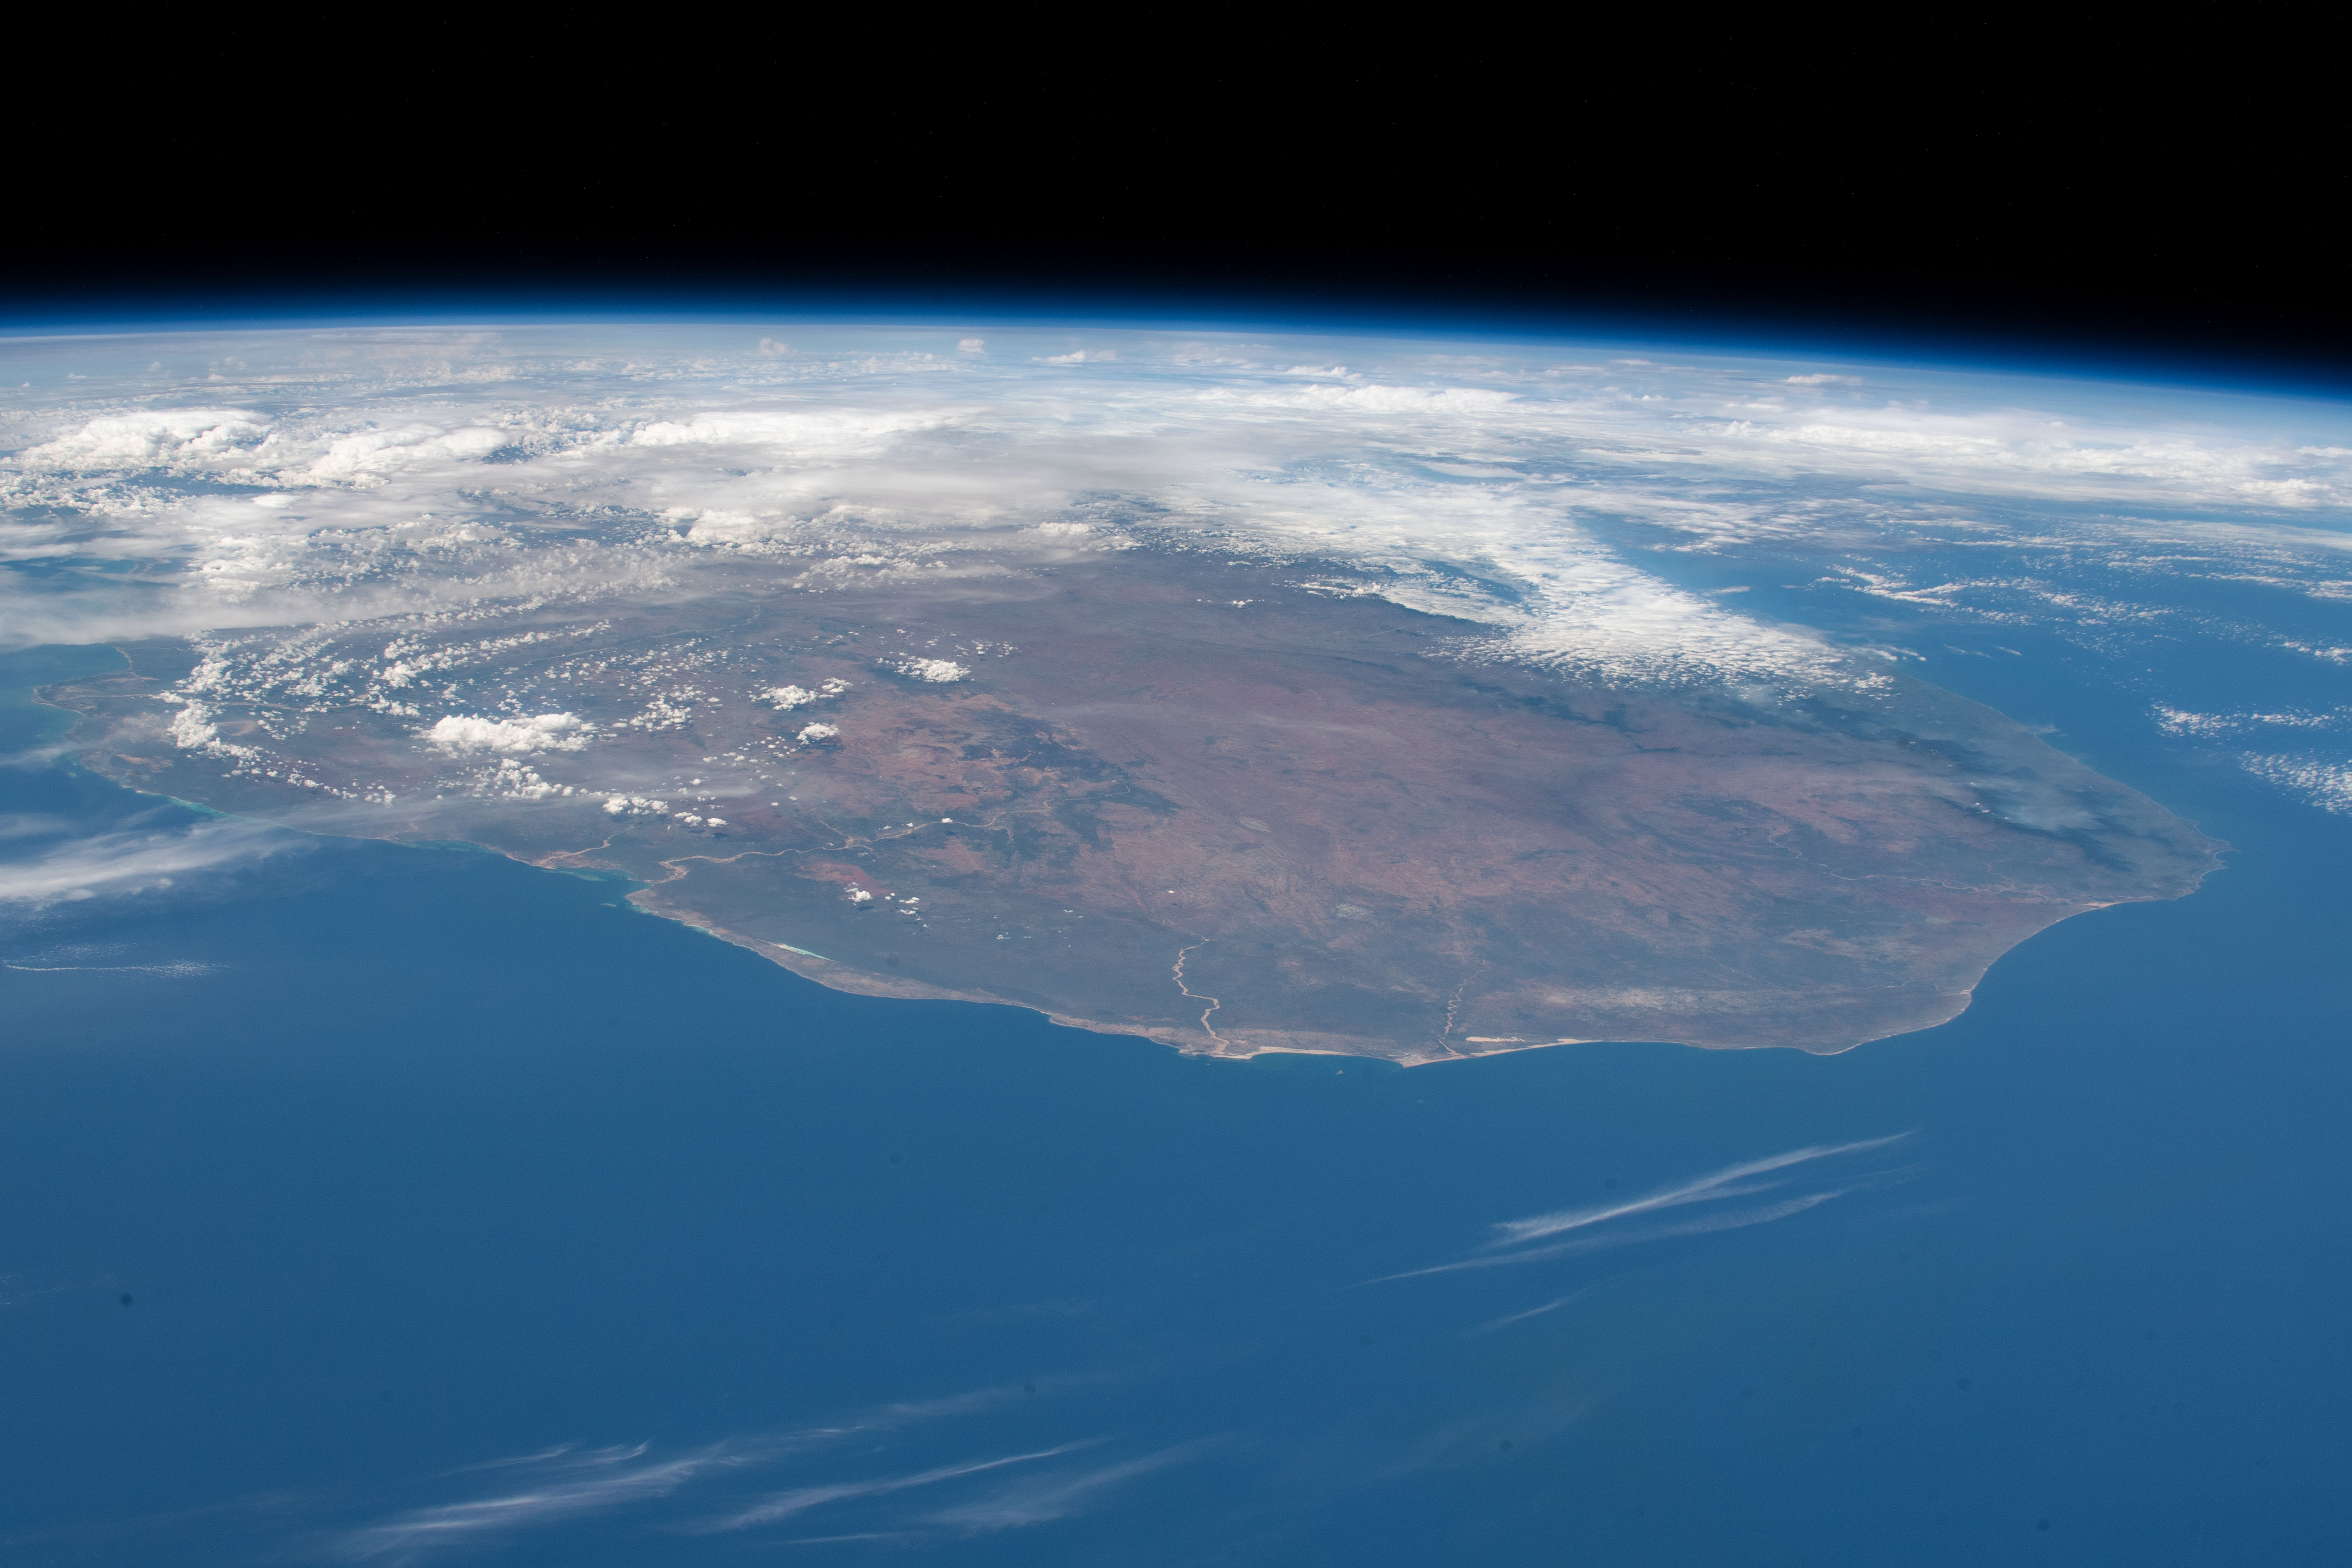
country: MADAGASCAR
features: MADAGASCAR, FIHERENANA RIVER, ONILAHY RIVER
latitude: -24.0
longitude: 45.5
